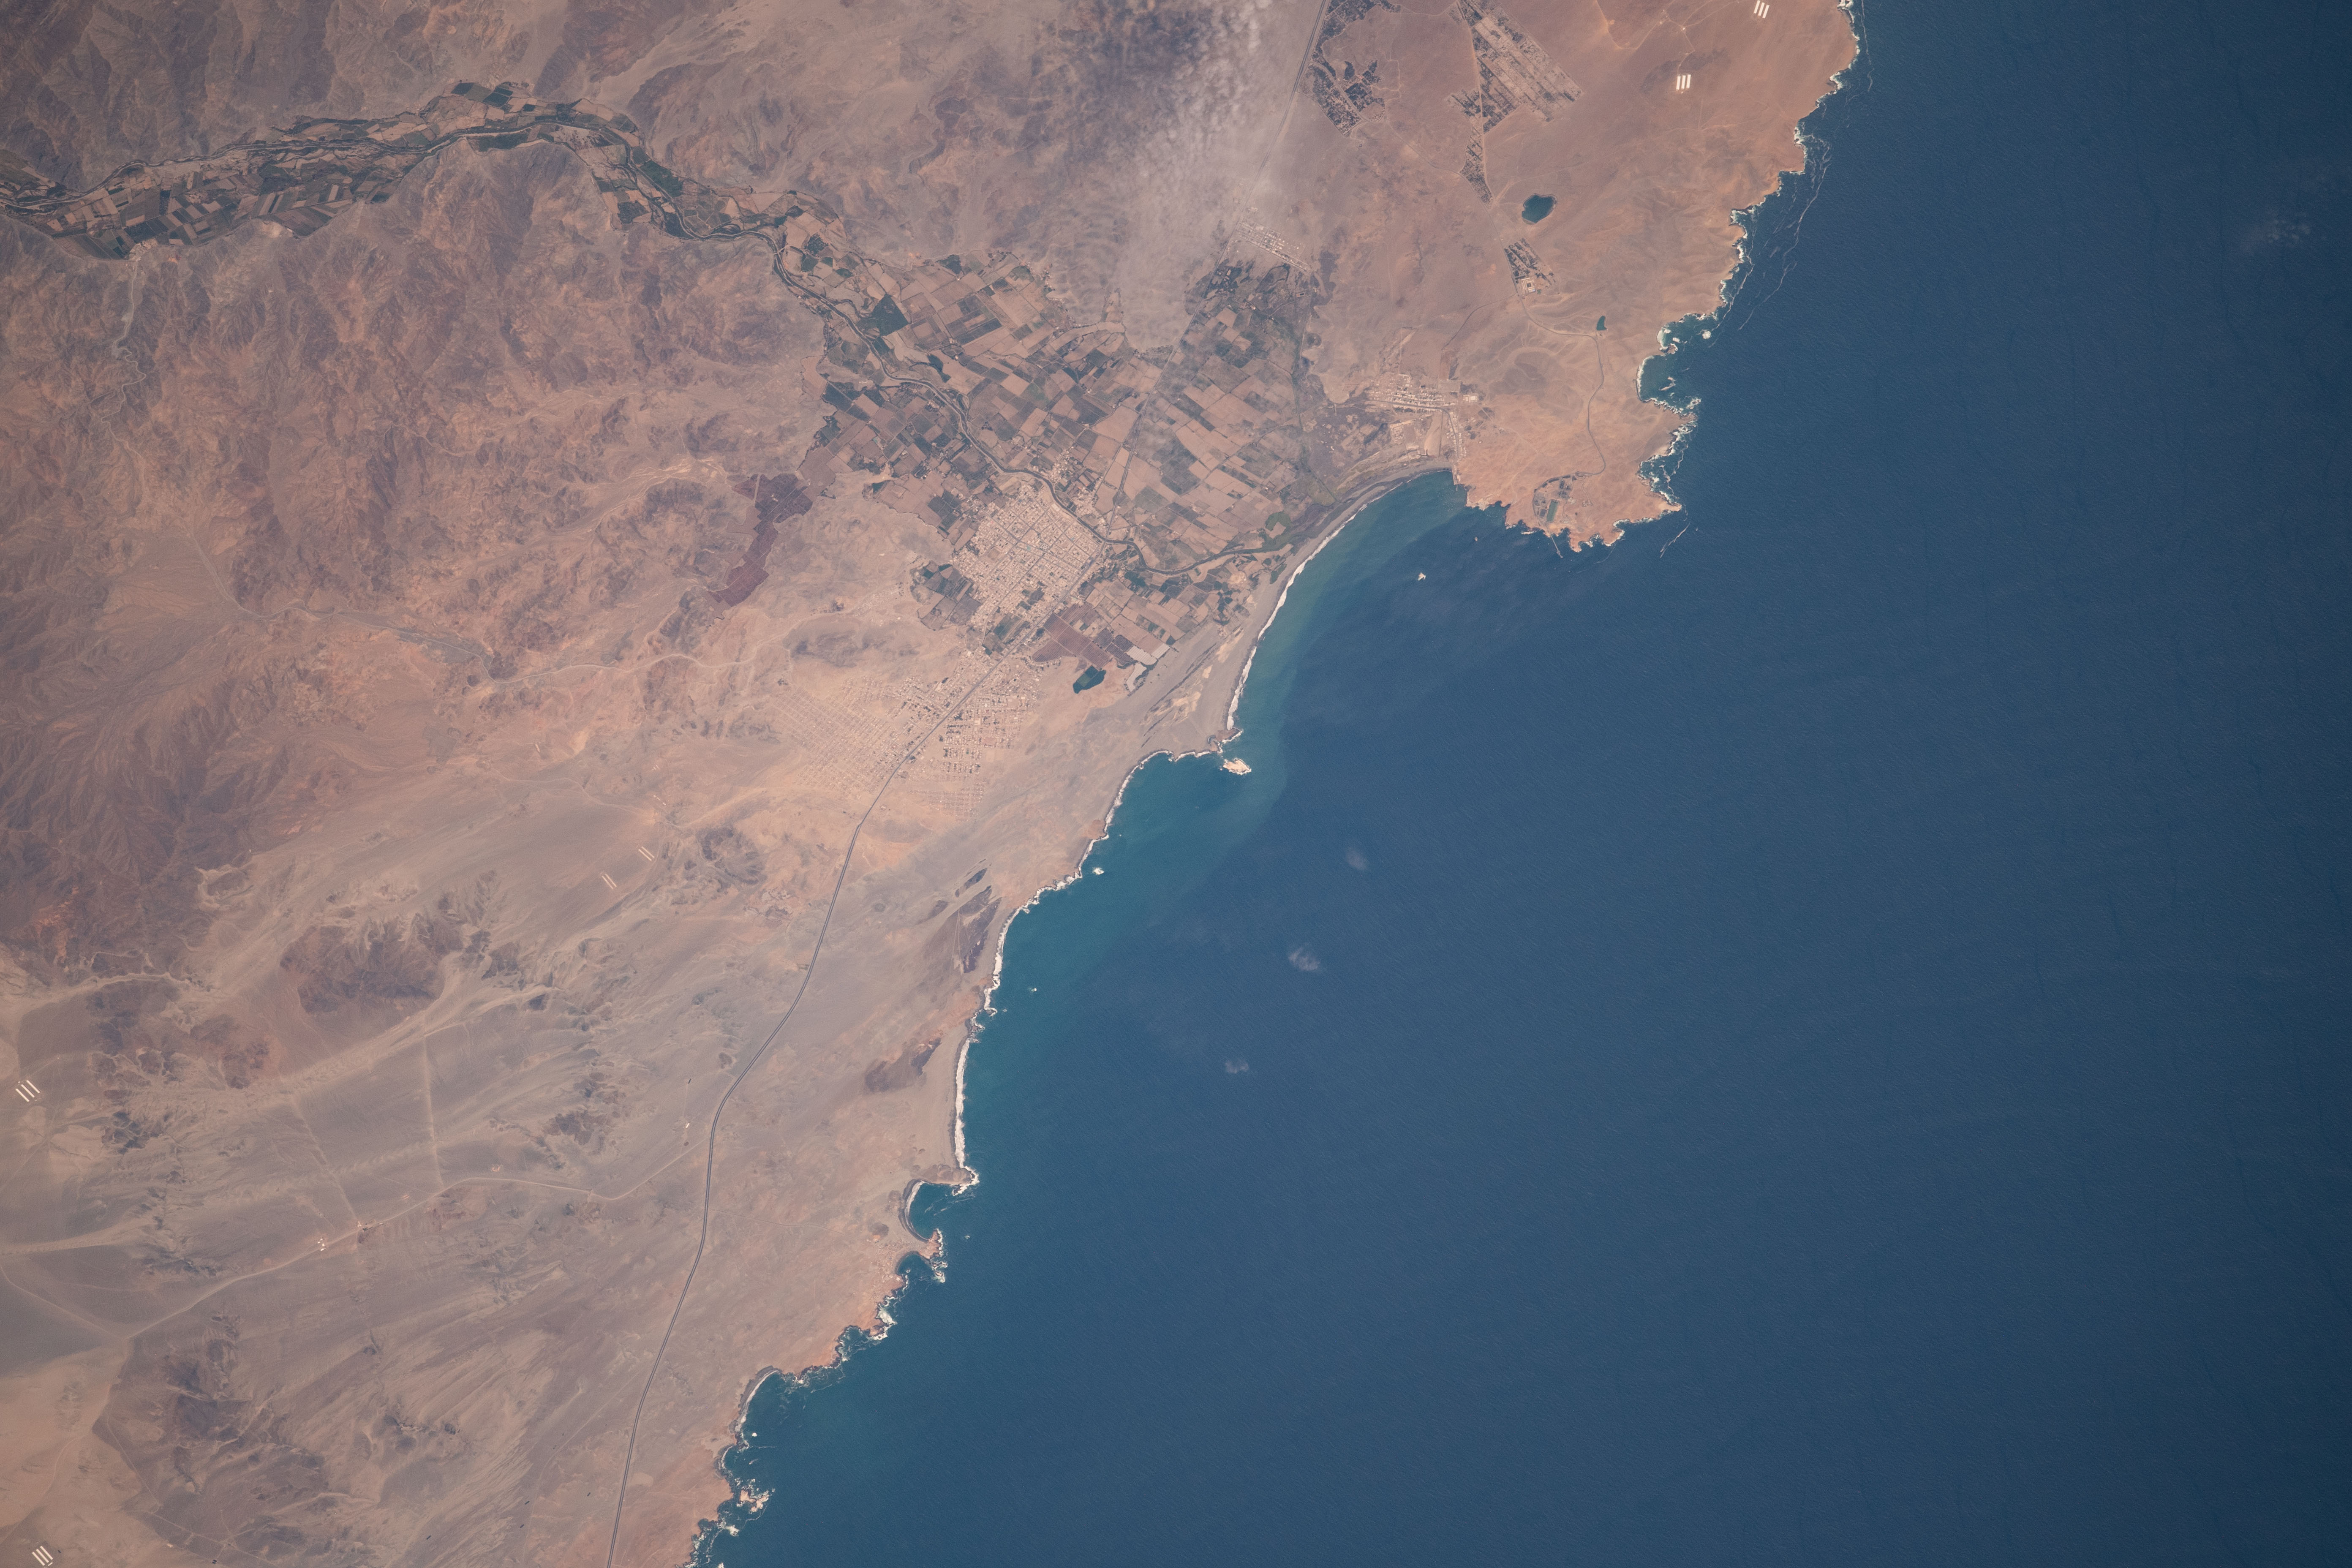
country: PERU
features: COASTLINE
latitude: -10.1
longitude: -78.2
